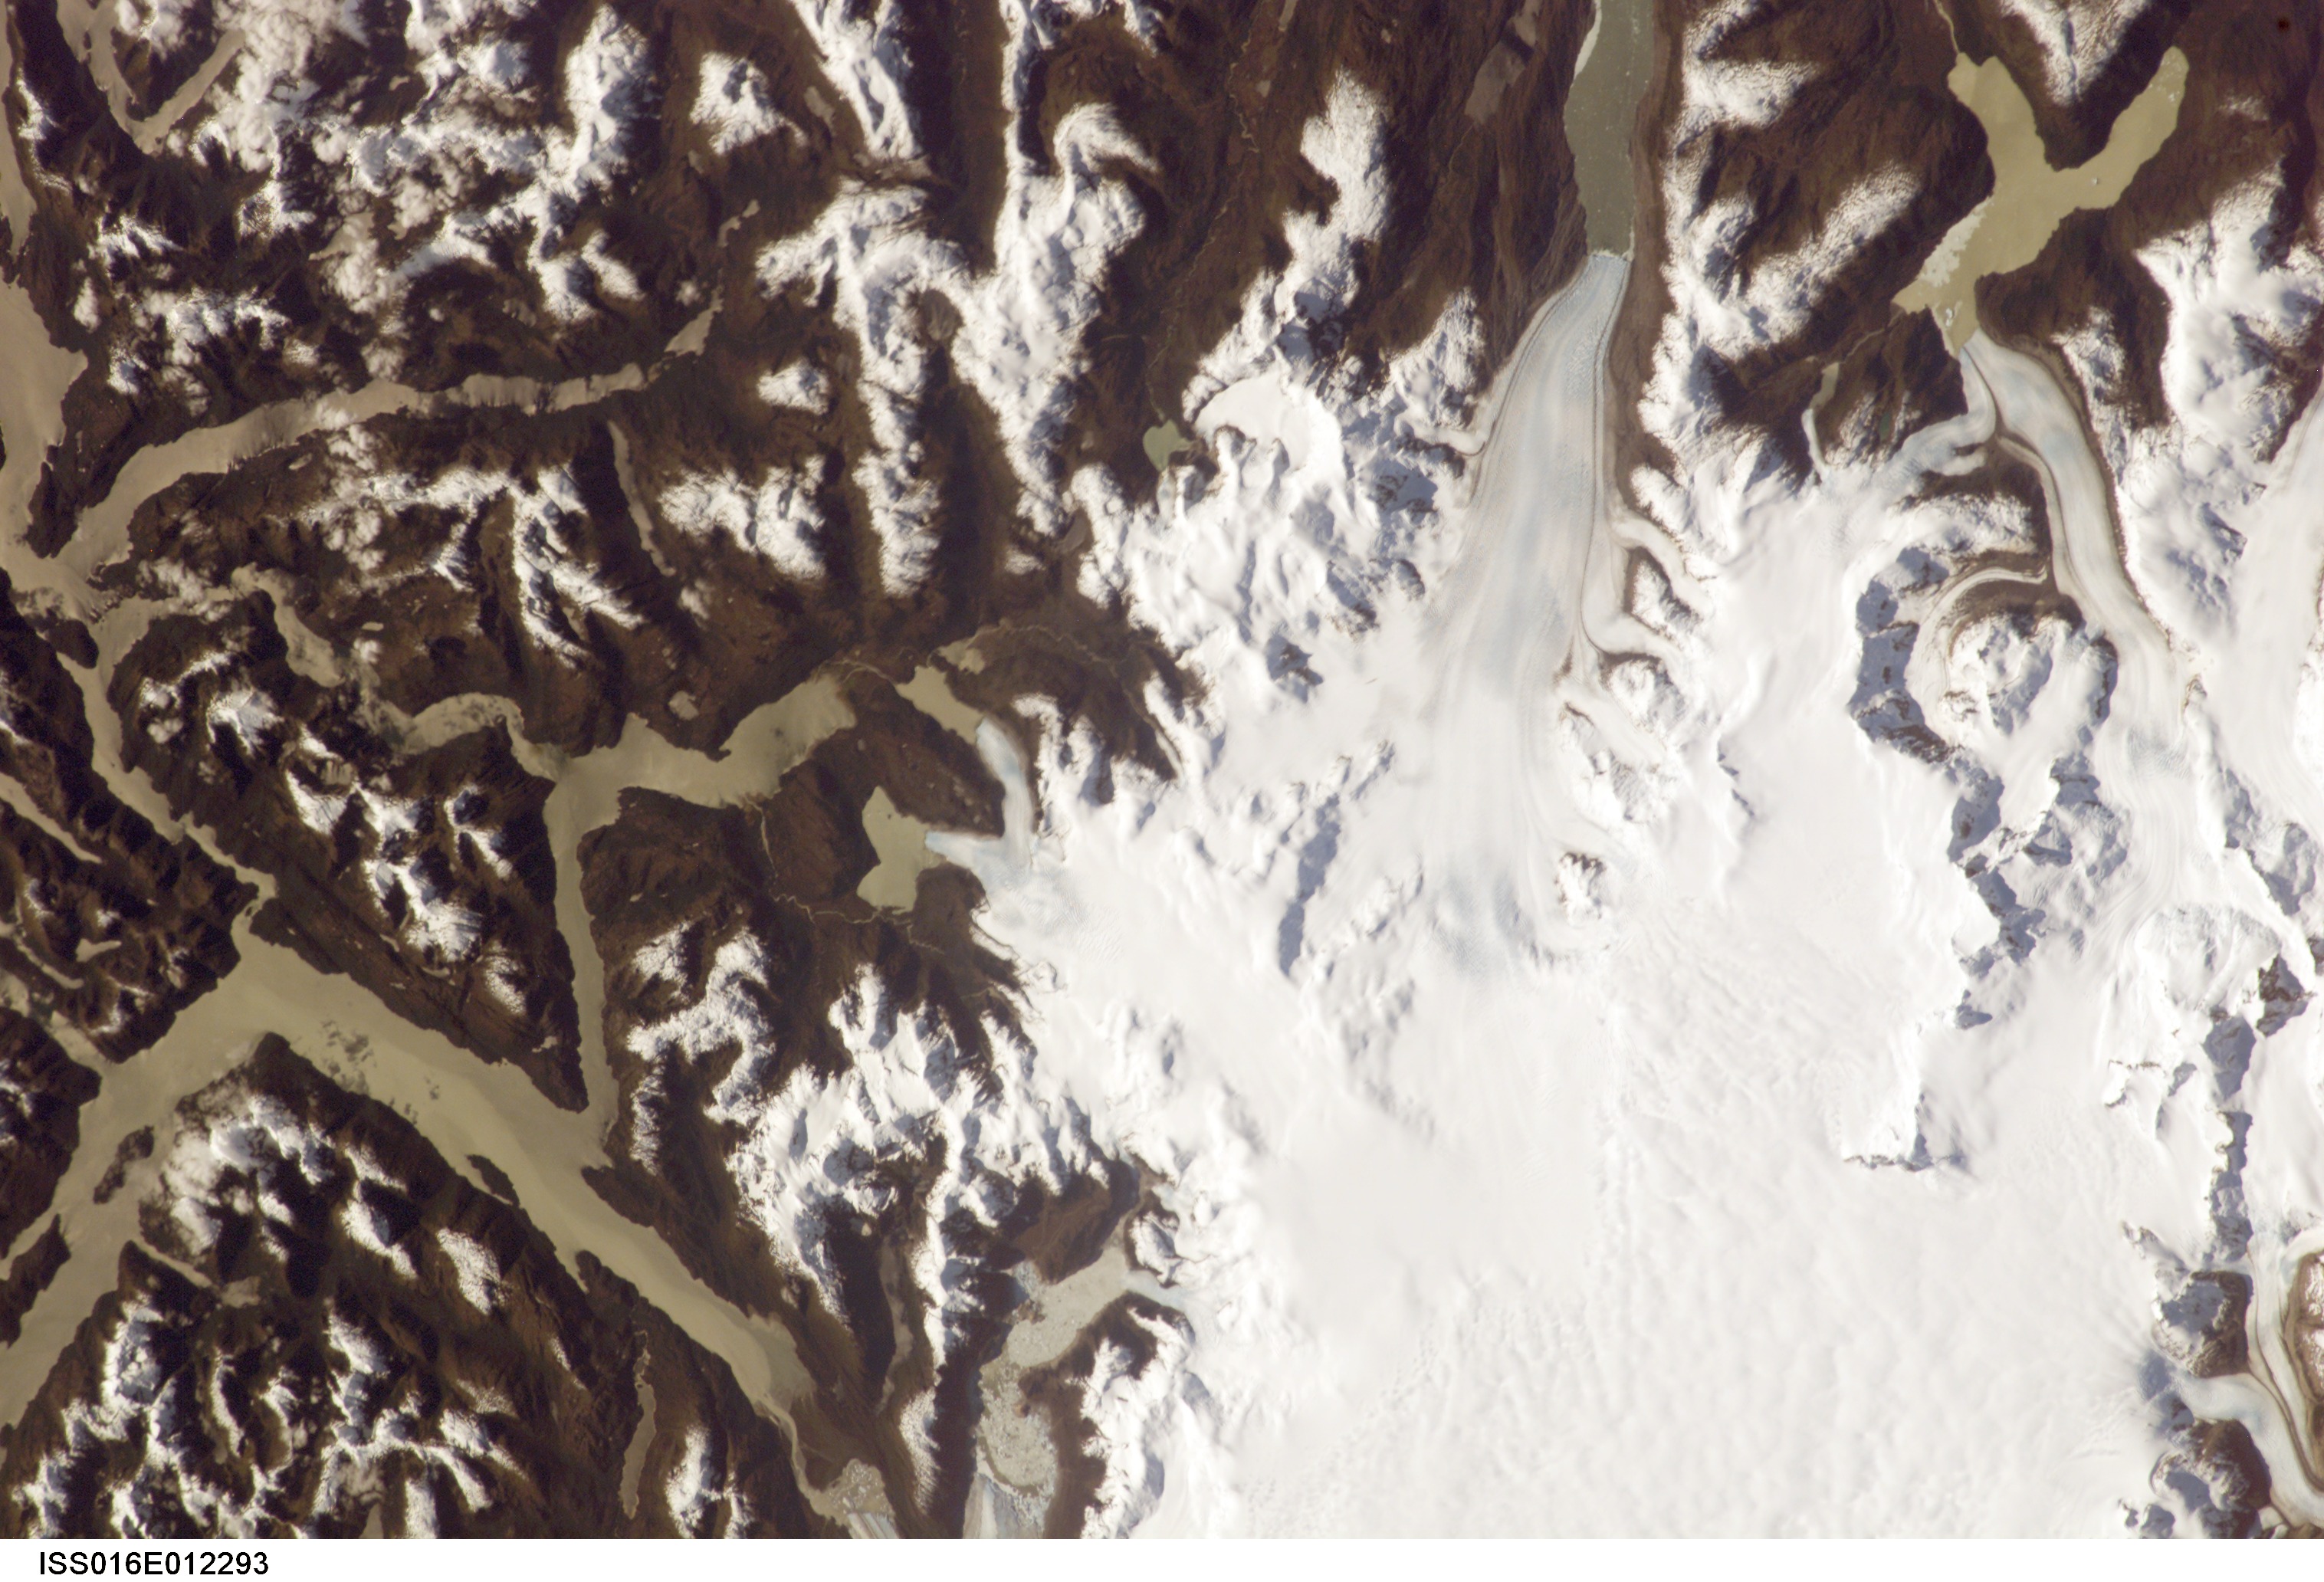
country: CHILE
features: JORGE MONTT GLACIER, ICE FIELD
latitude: -48.5
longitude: -73.5
